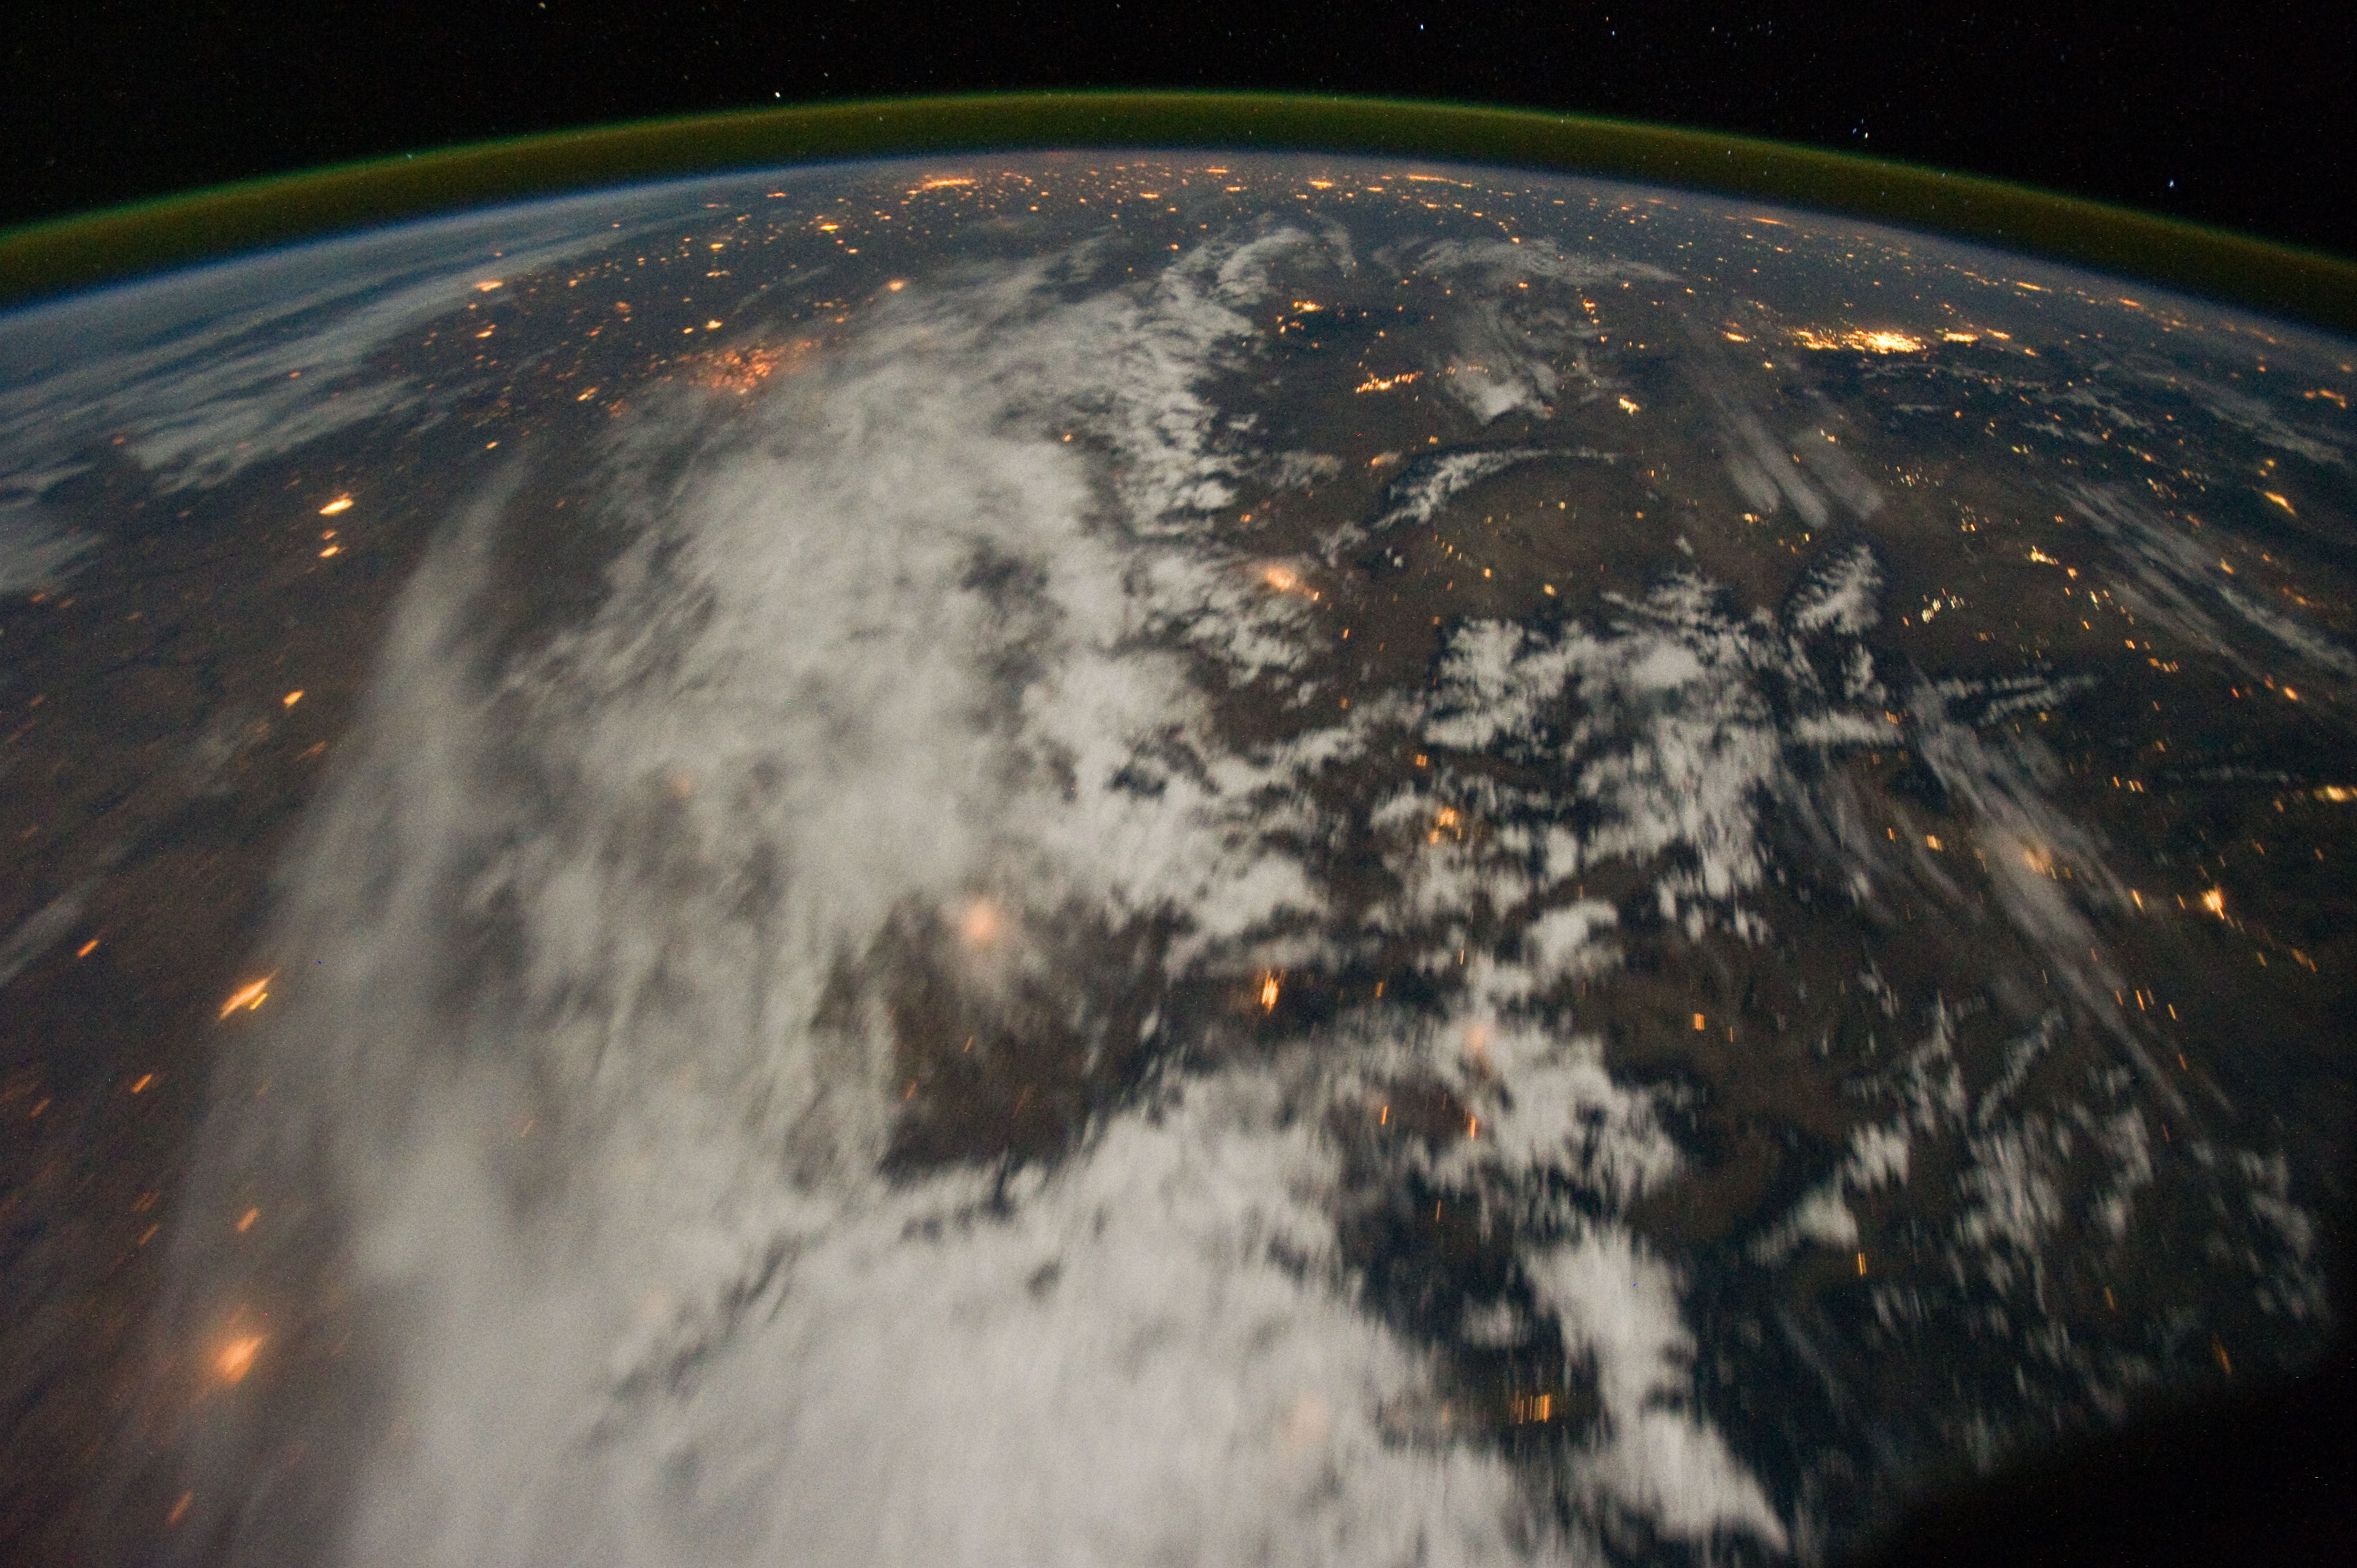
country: USA-MONTANA
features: PAN-WESTERN UNITED STATES AT NIGHT, ROCKY MOUNTAINS, SNOW, DENVER
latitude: 45.0
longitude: -112.5
